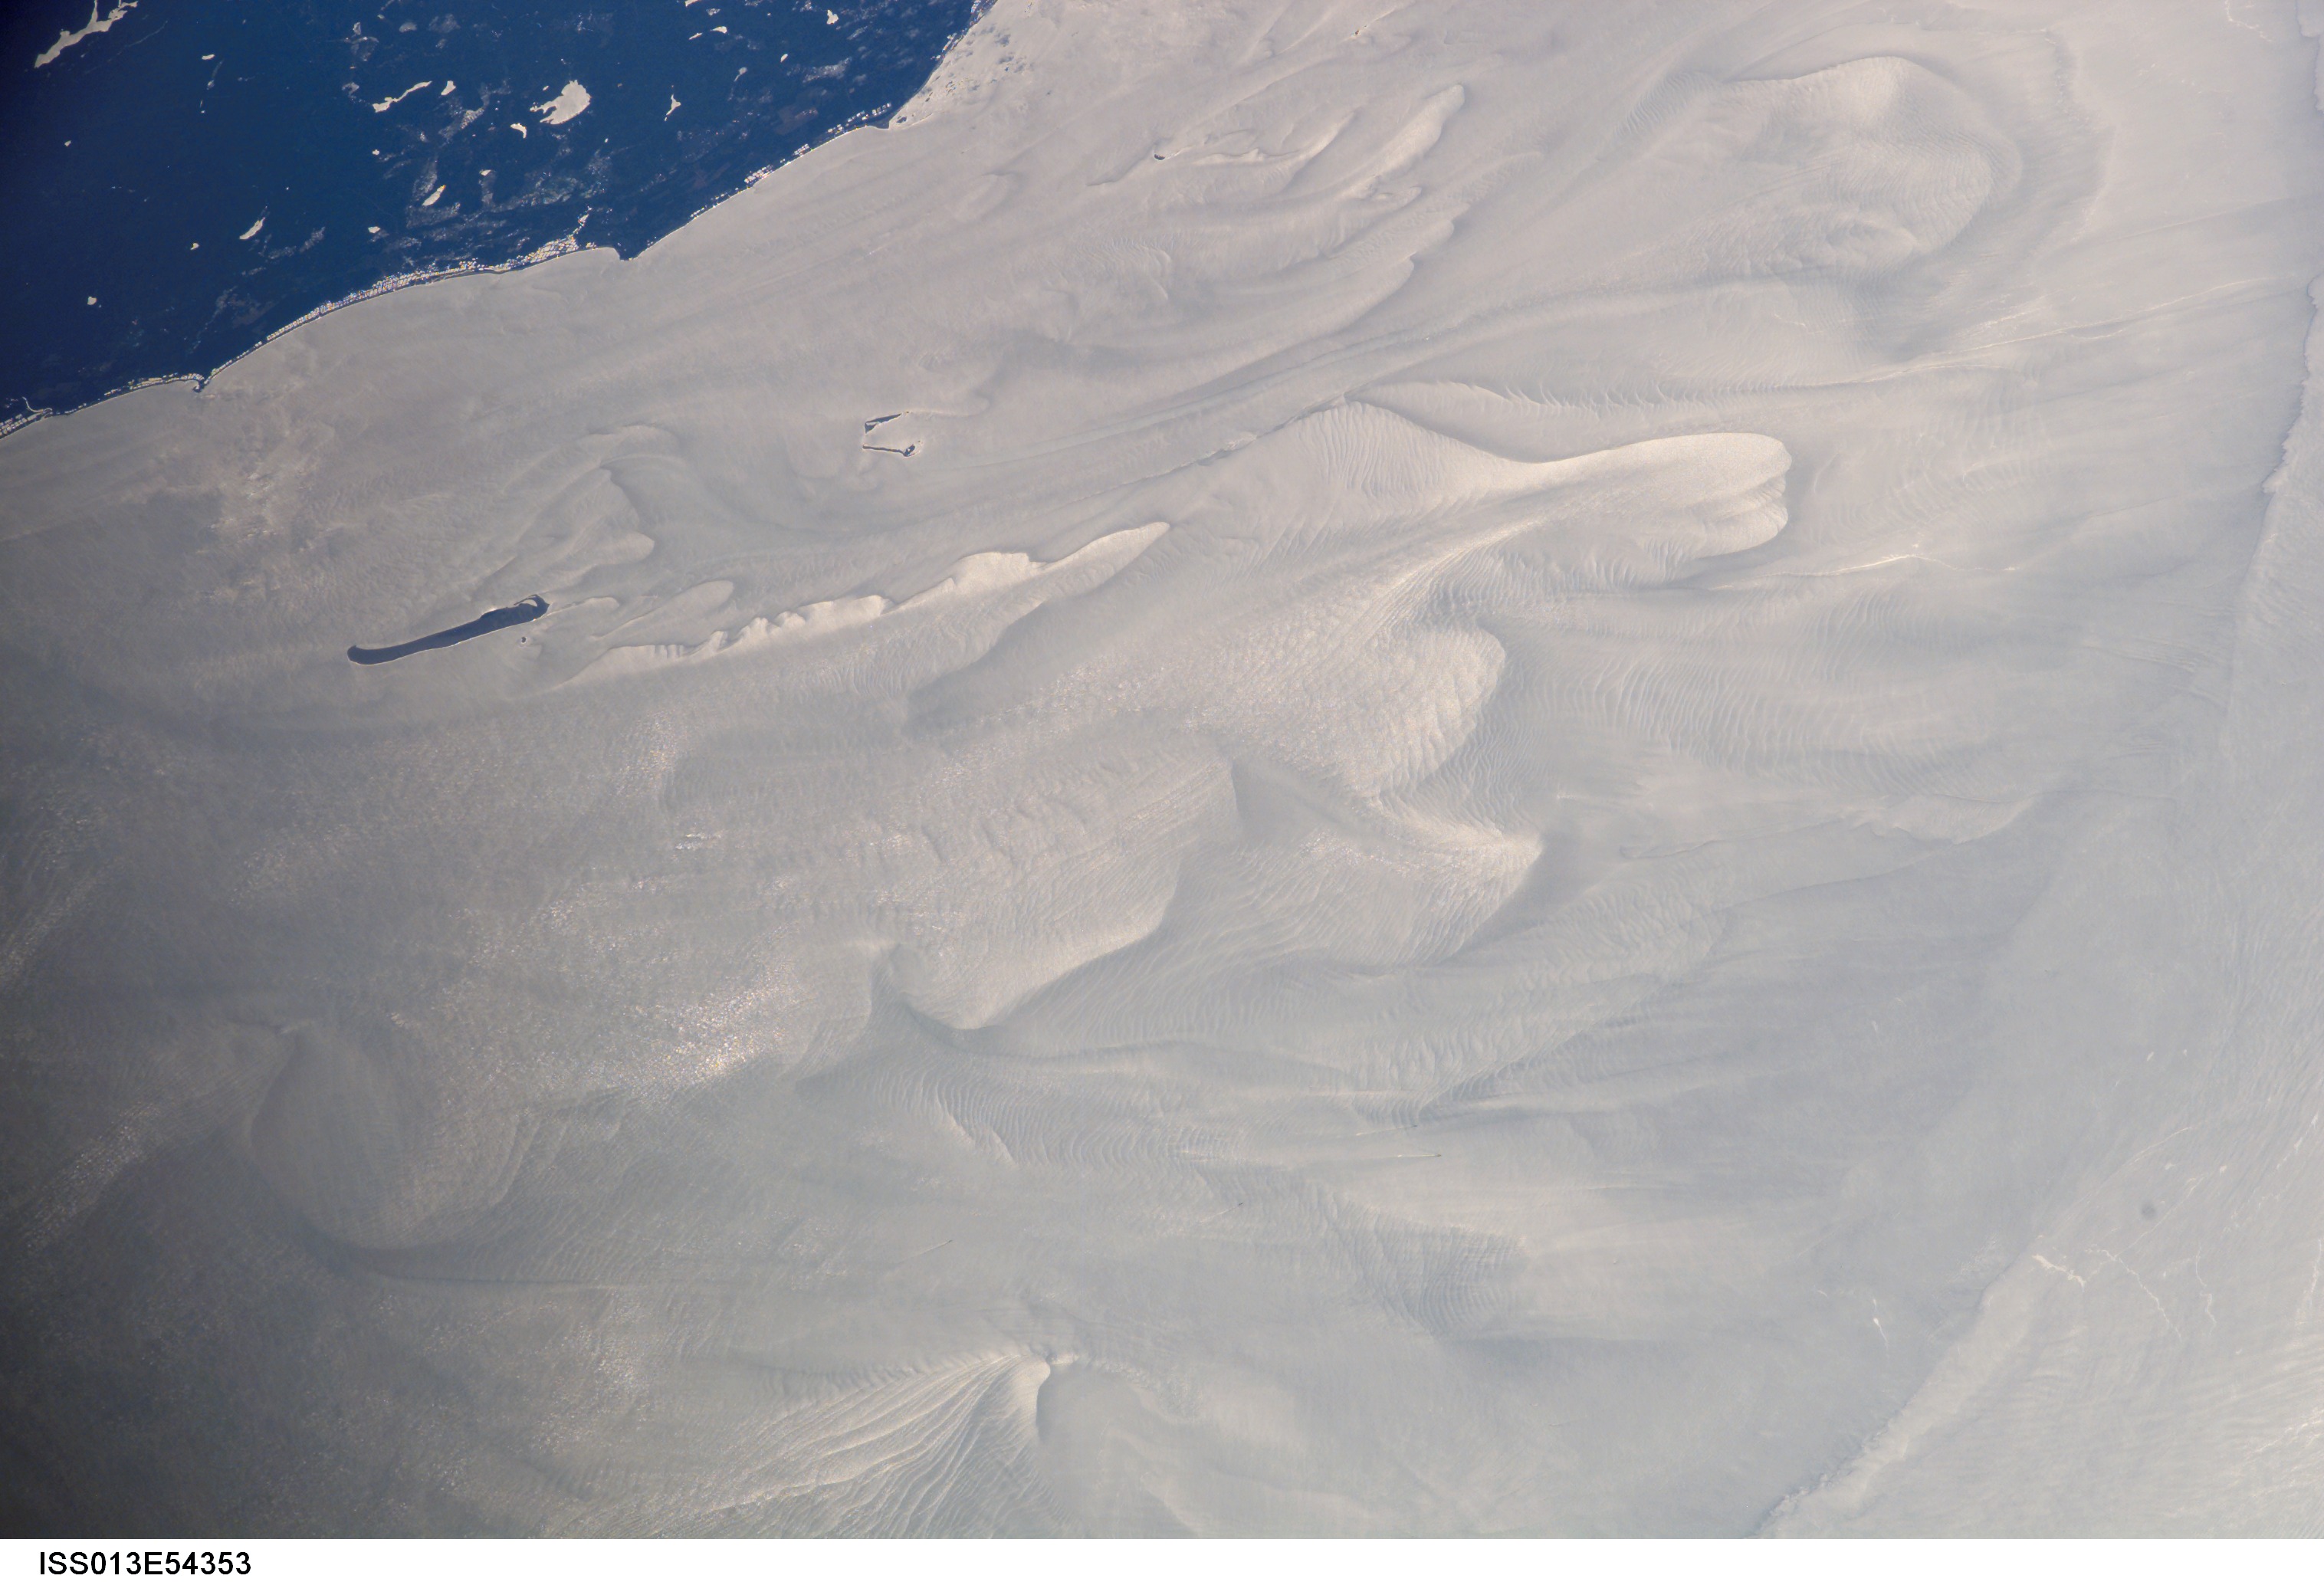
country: CHINA
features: SUNGLINT, SOUTH CHINA SEA
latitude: 20.4
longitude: 110.7
